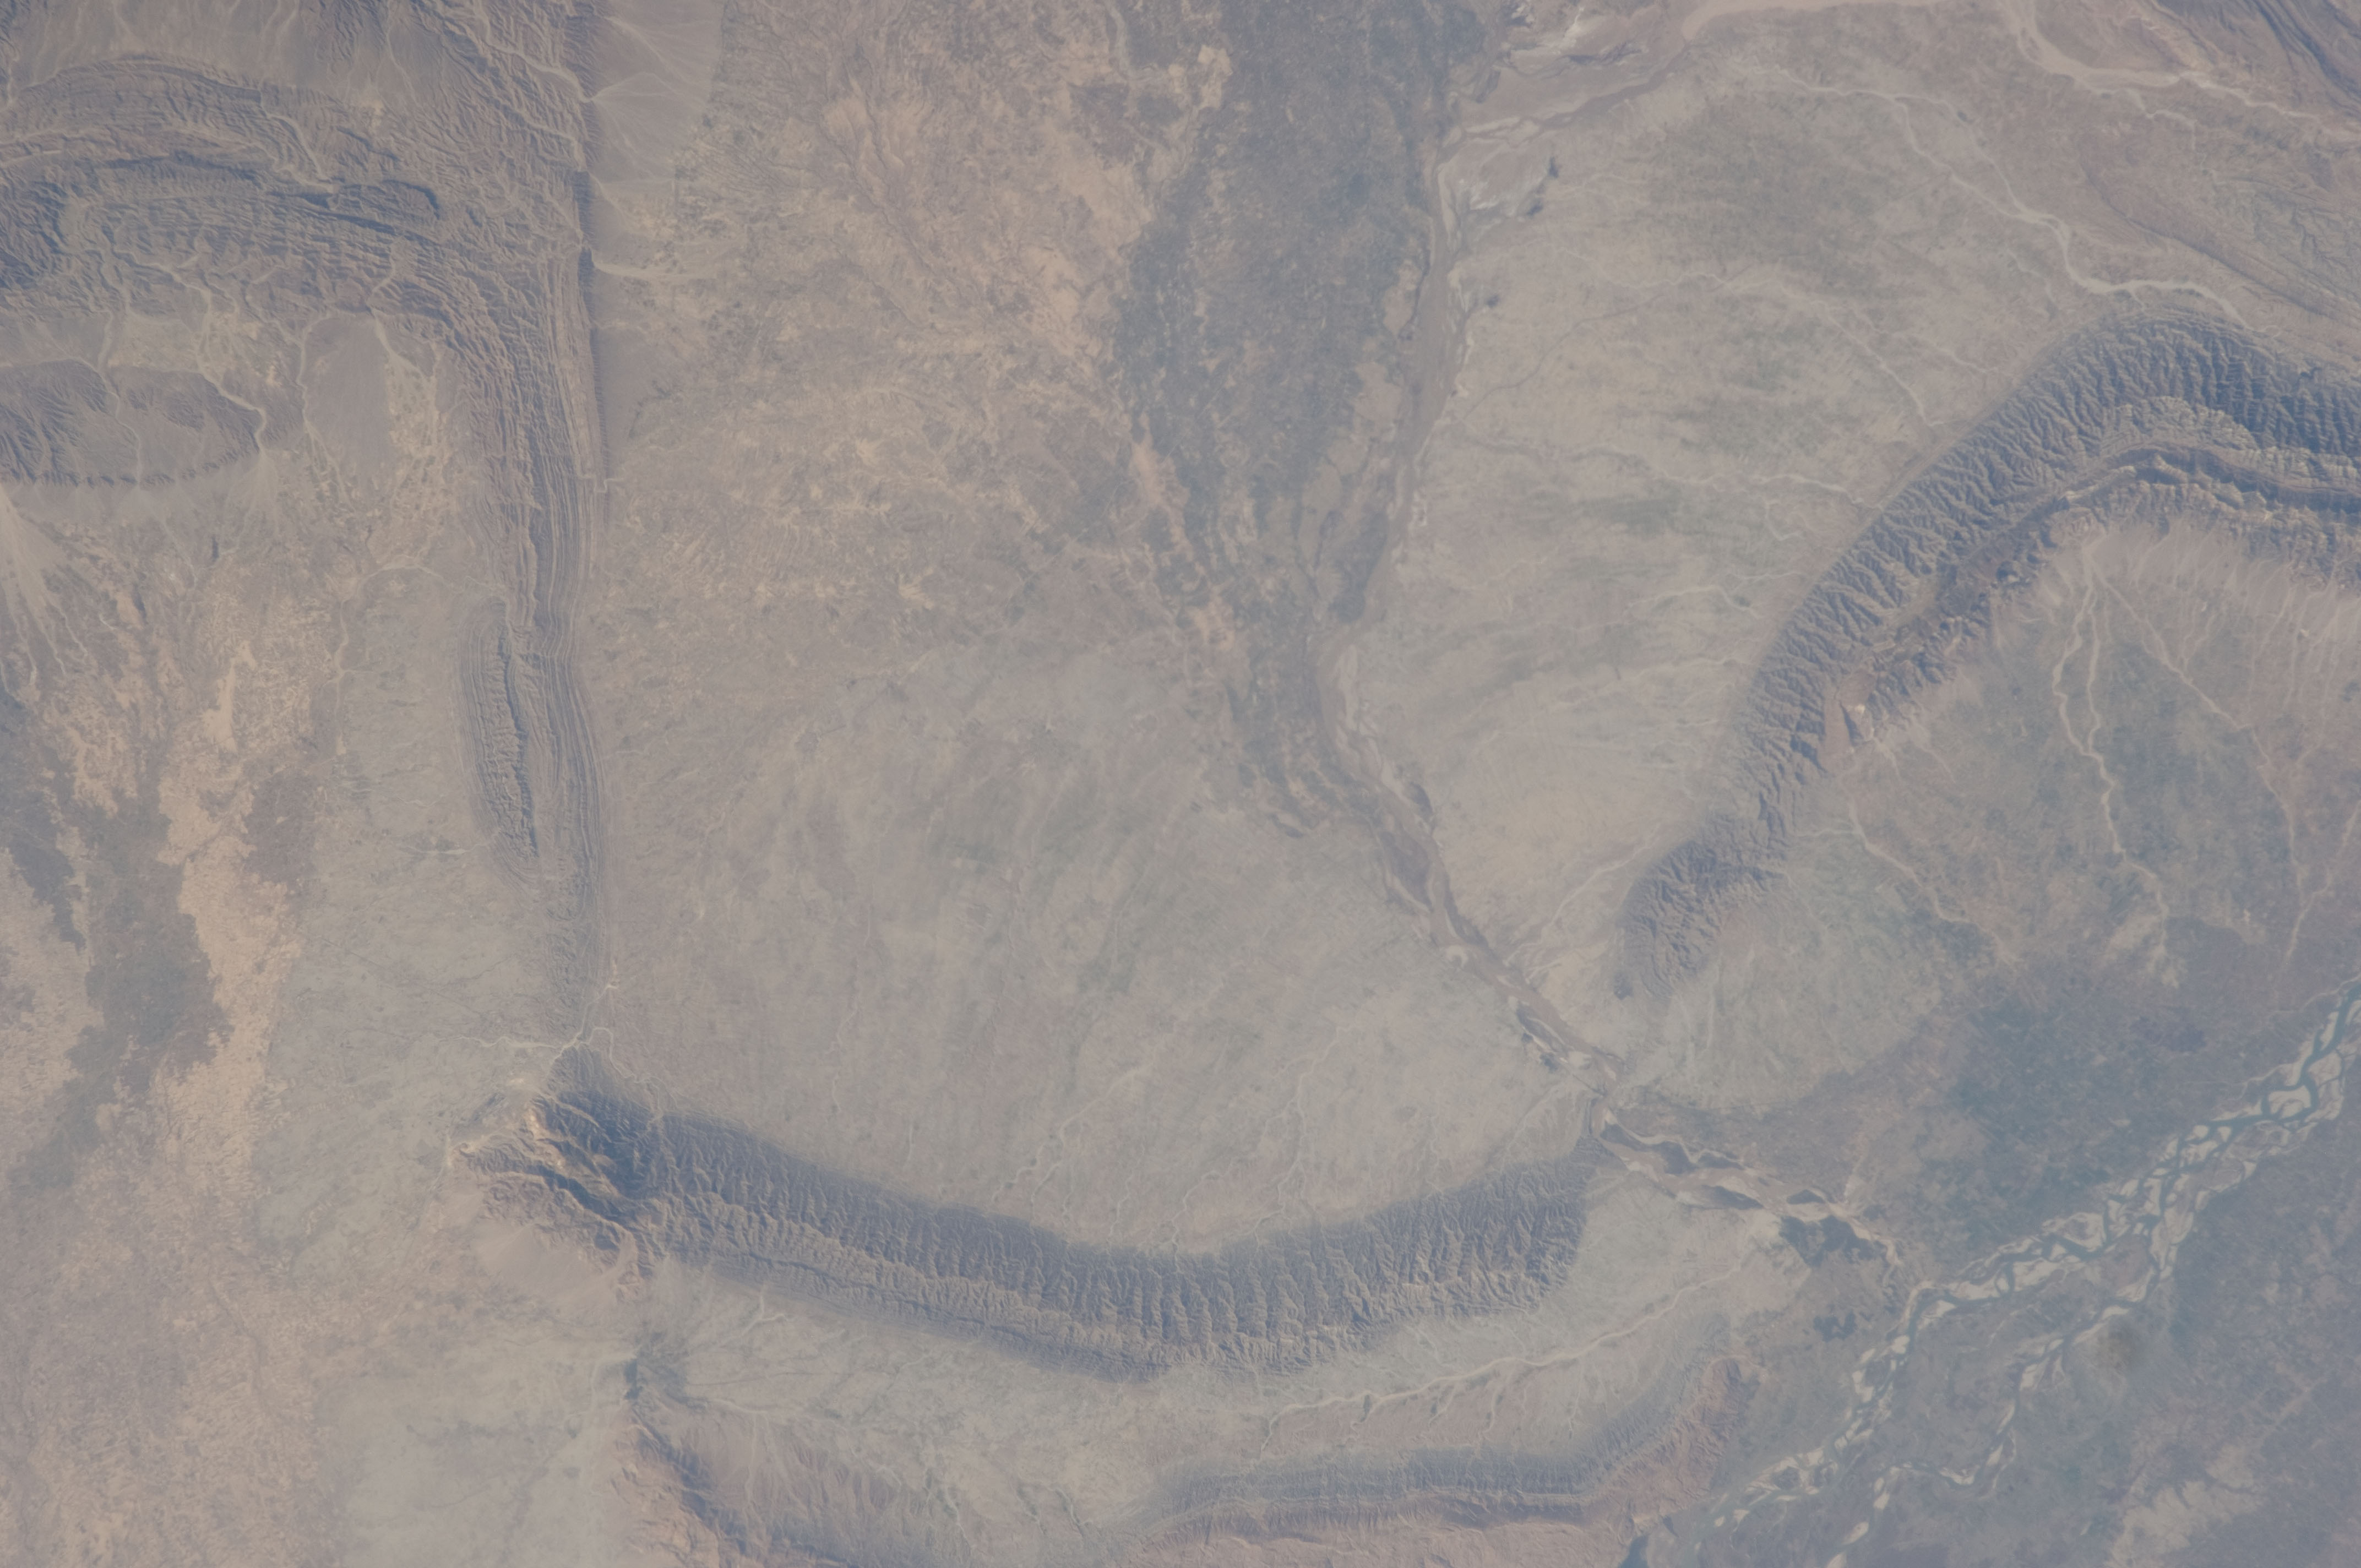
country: PAKISTAN
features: ALLUVIAL FAN, DRAINAGE, DESERT
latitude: 32.6
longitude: 70.9
